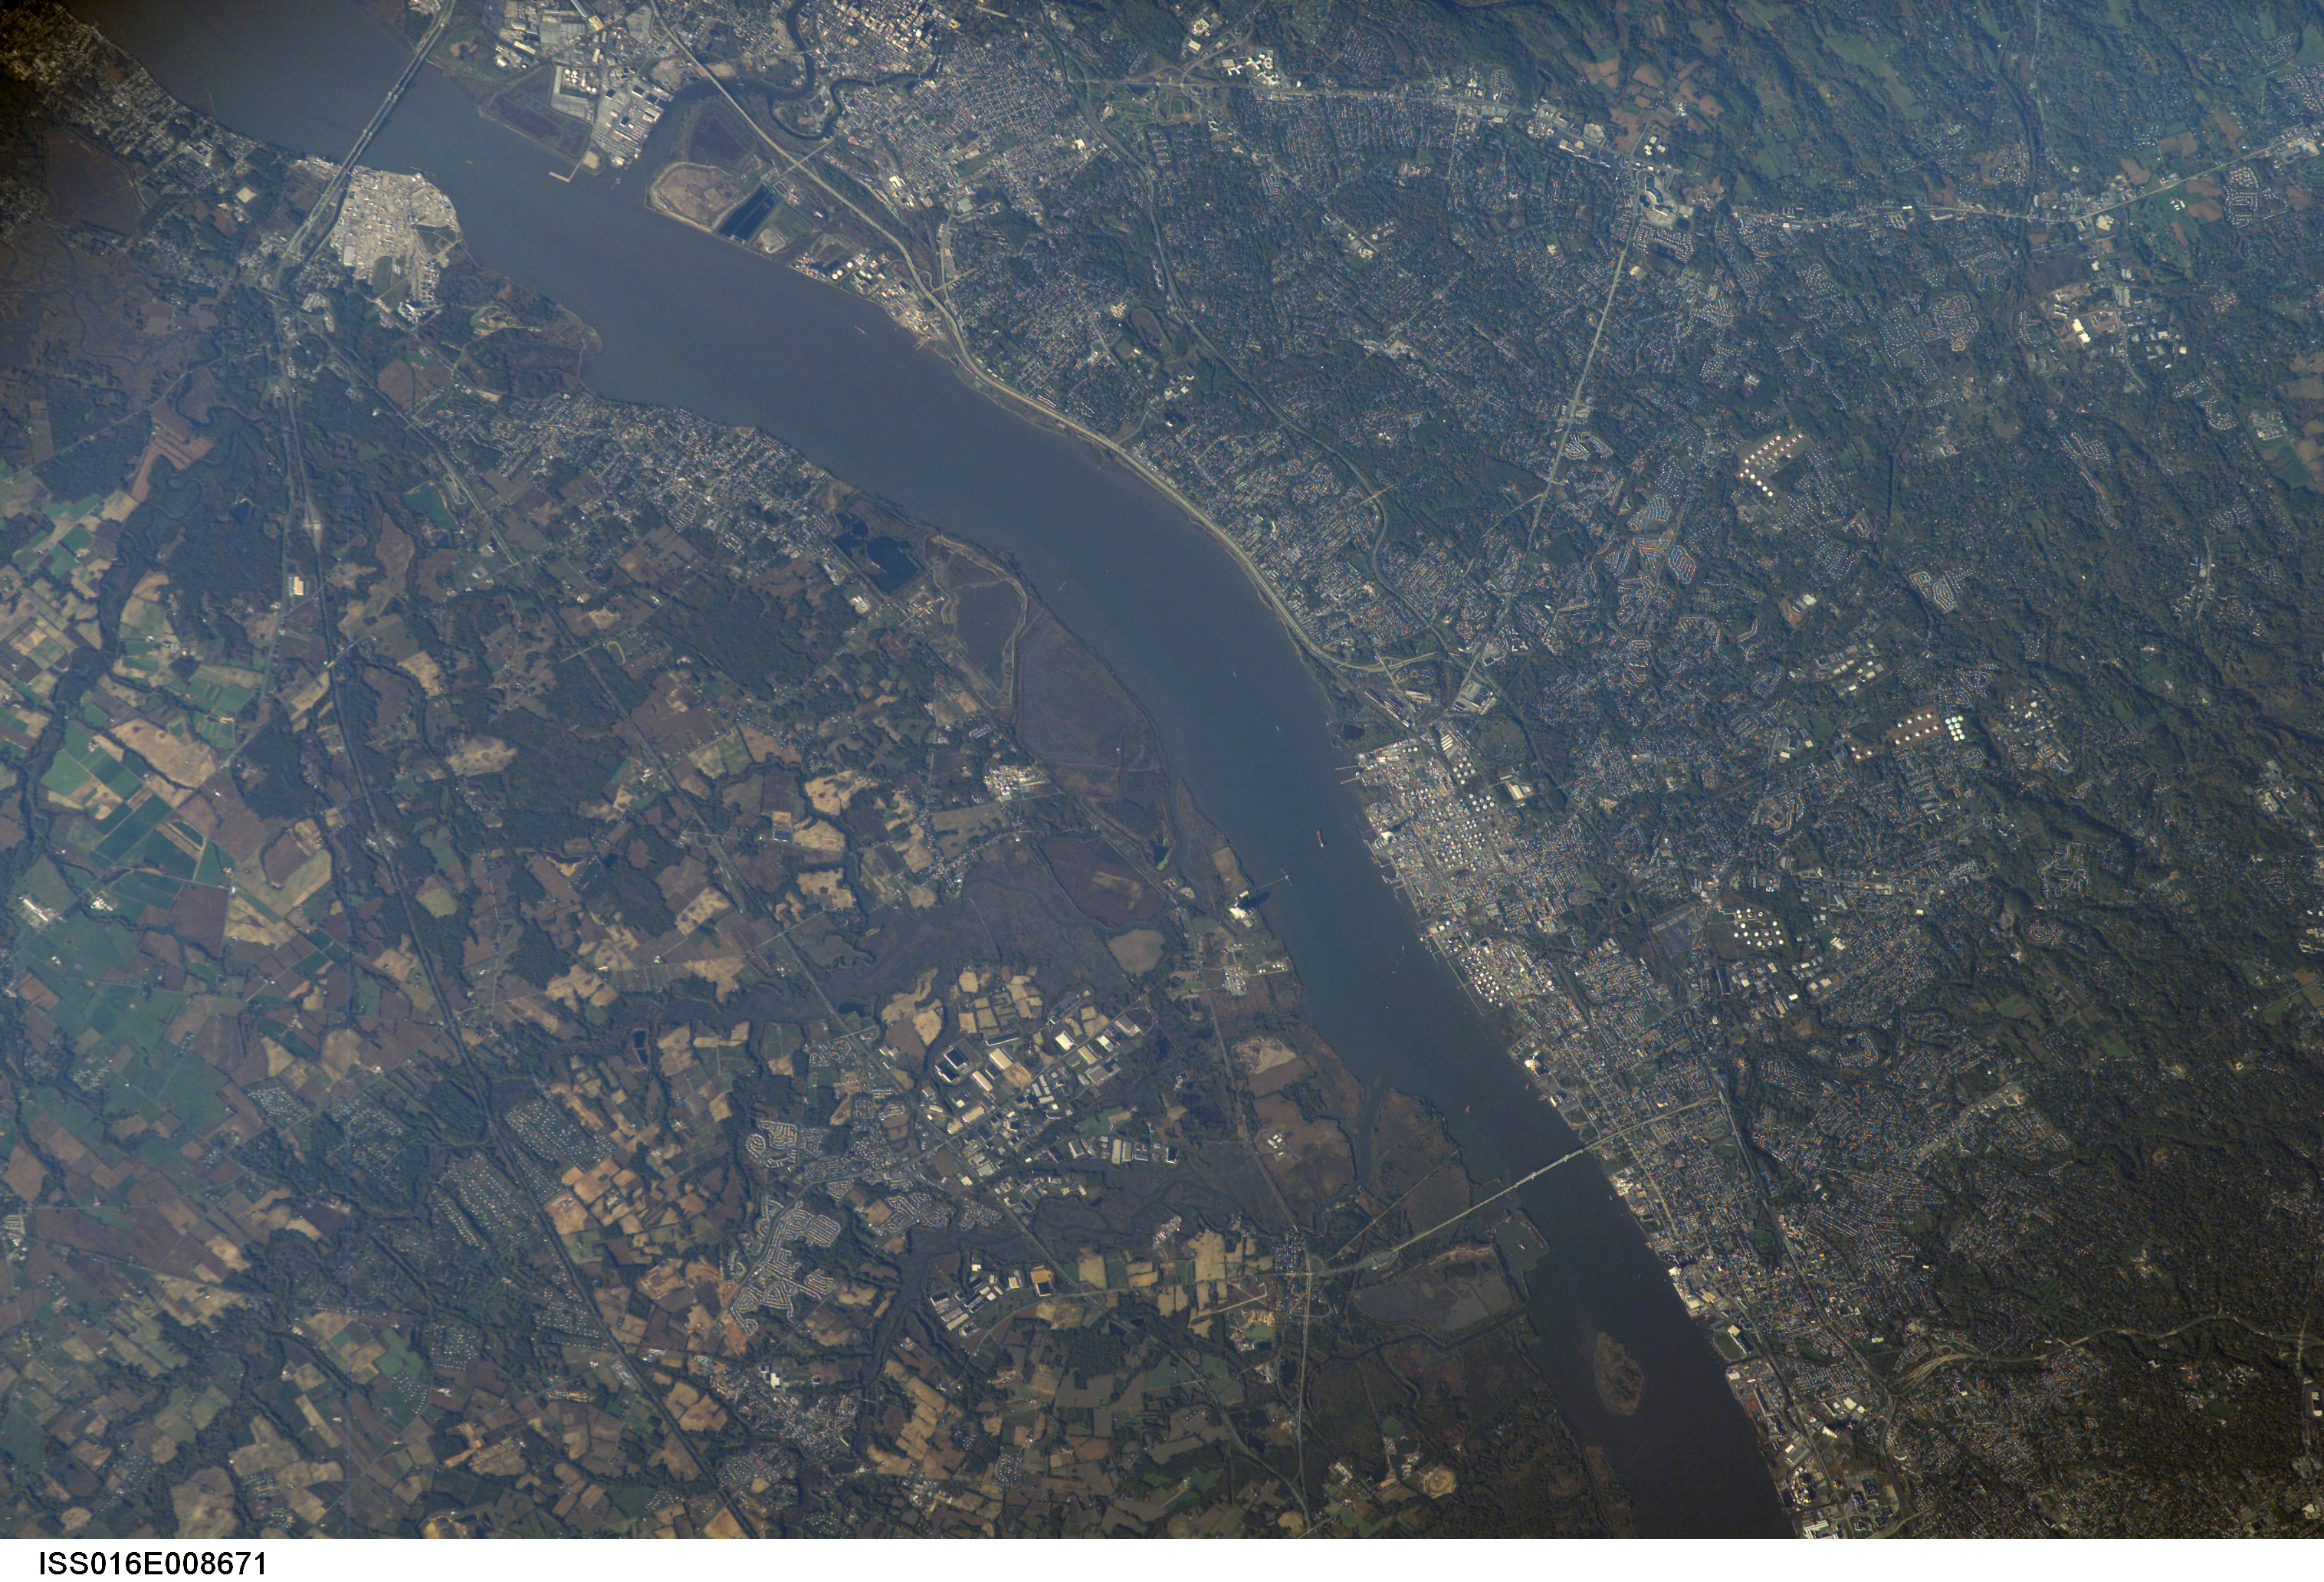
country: USA-NEW JERSEY
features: DELEWARE R., CHESTER, INDS.
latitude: 39.8
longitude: -75.4
